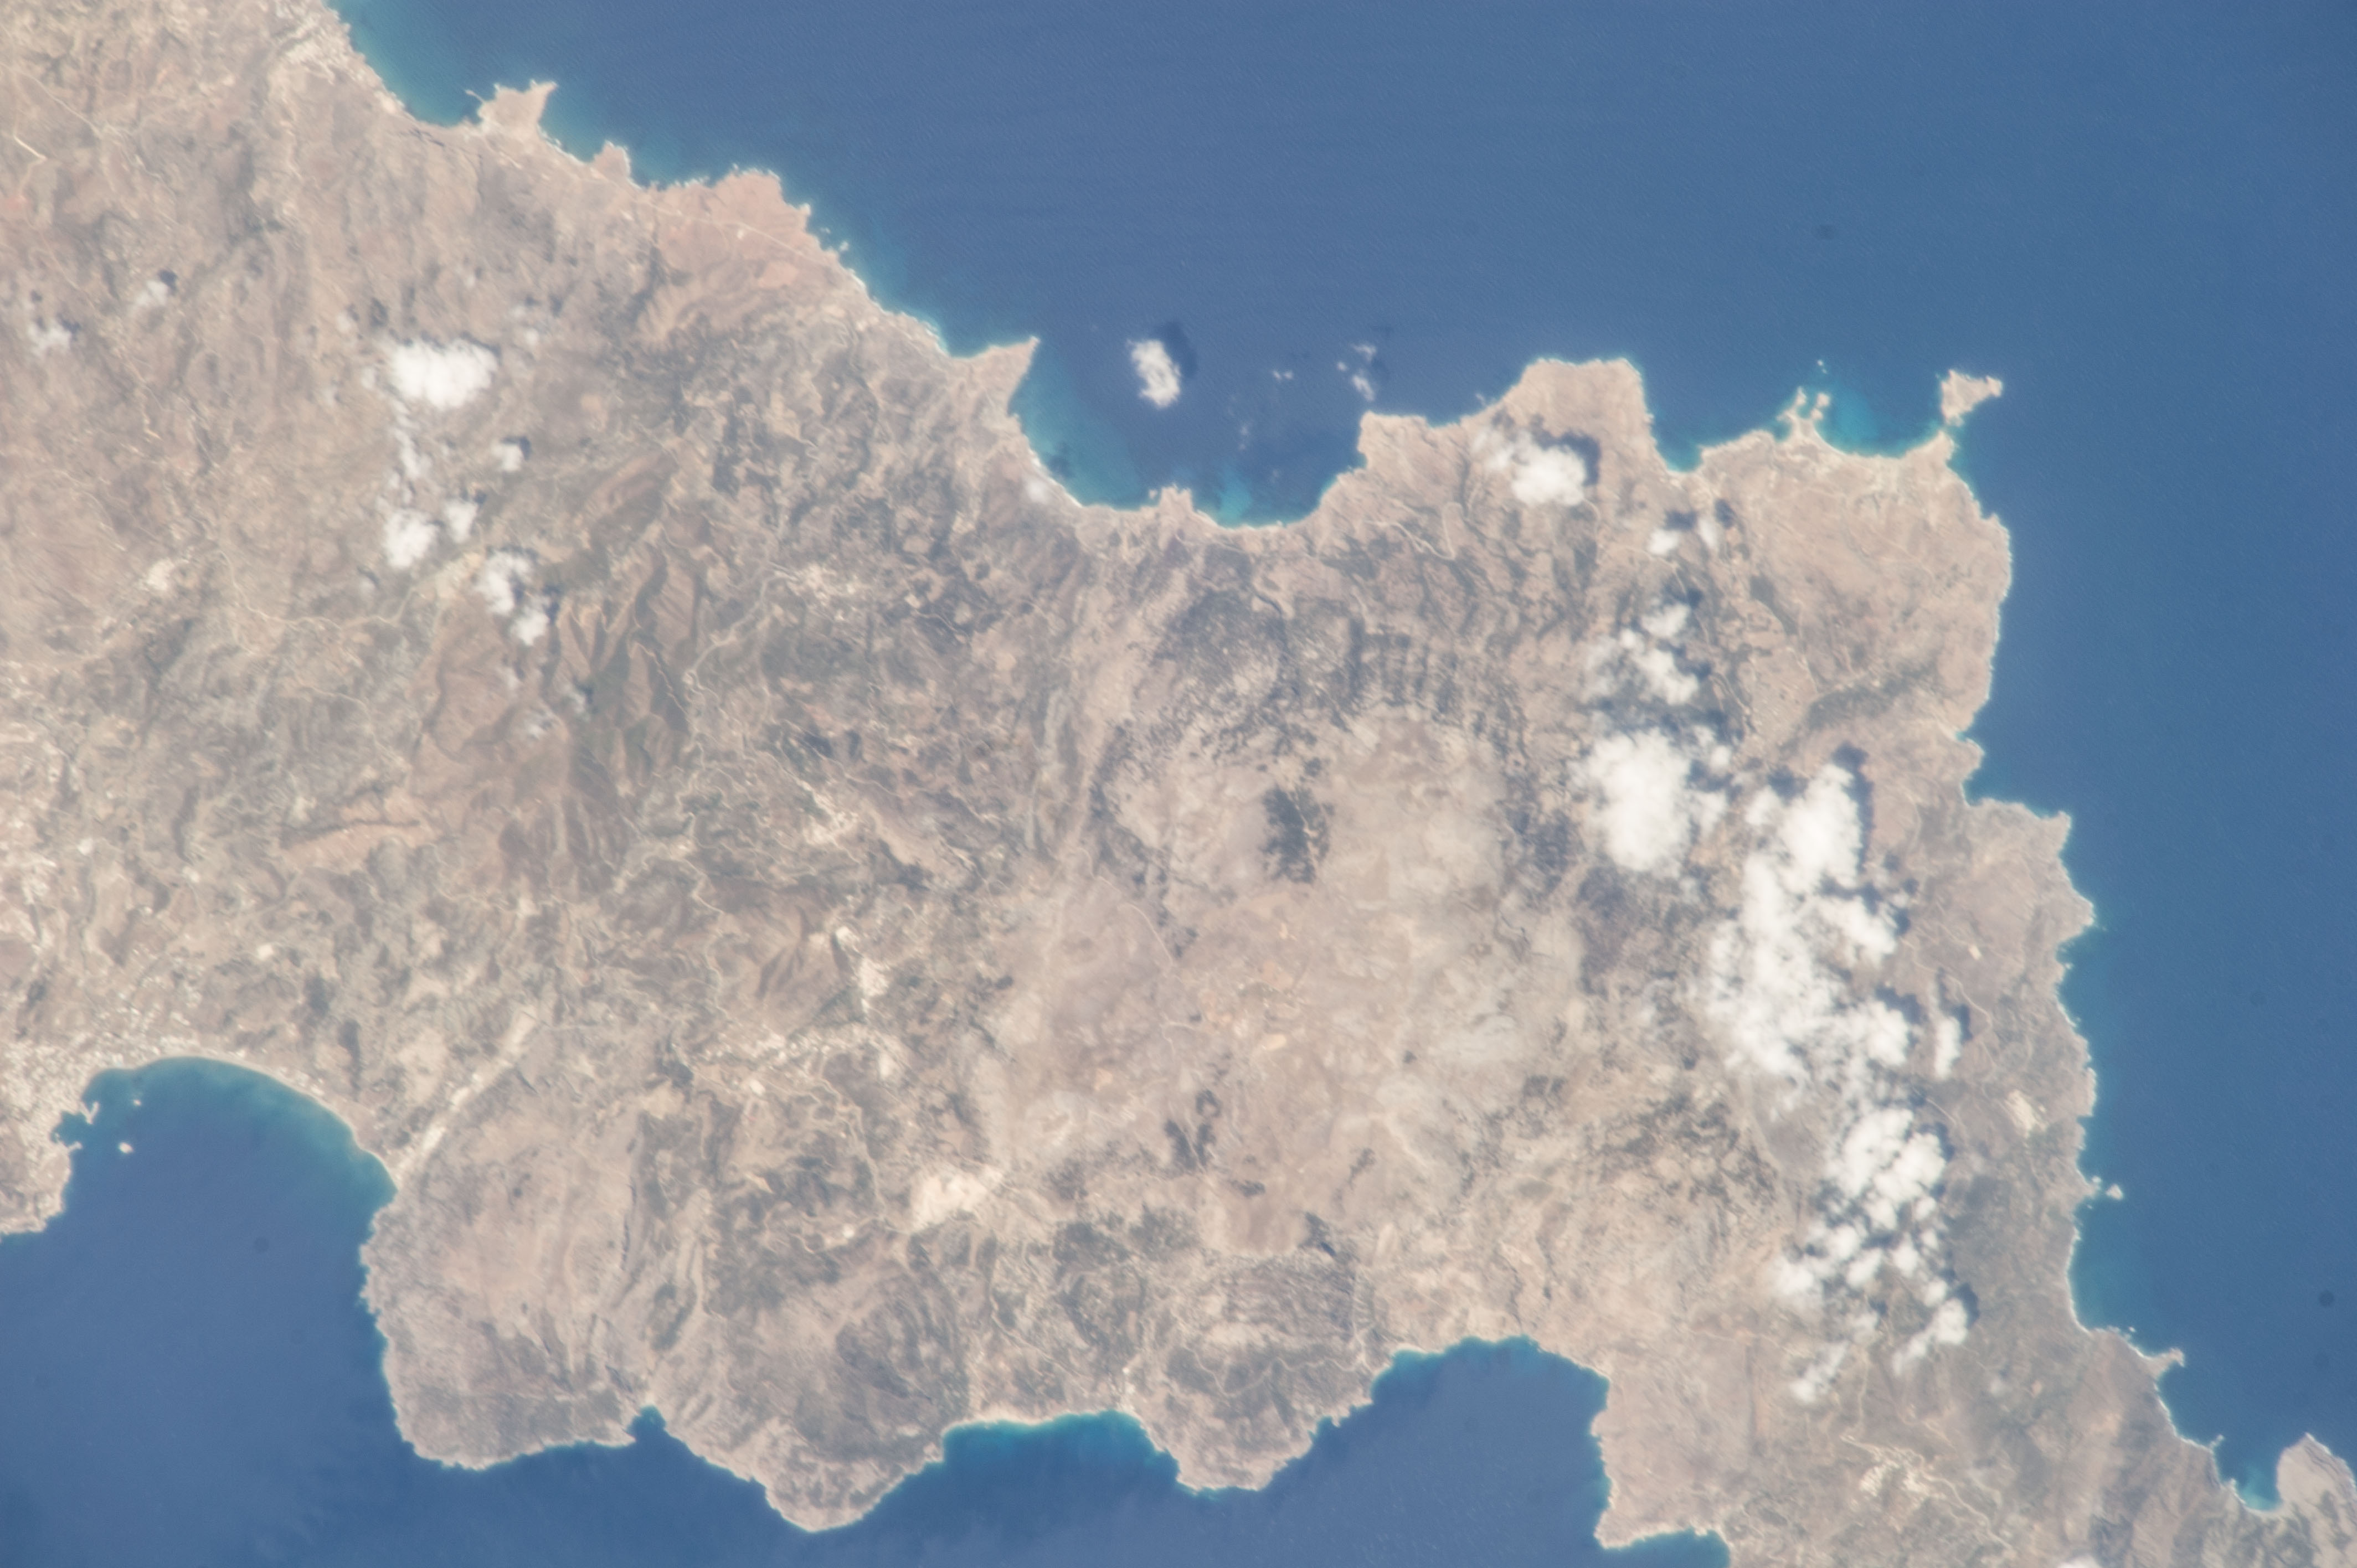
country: GREECE
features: KARPATHOS ISLAND, ACHATA BEACH, LASTOS, VOLADA
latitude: 35.6
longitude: 27.1
